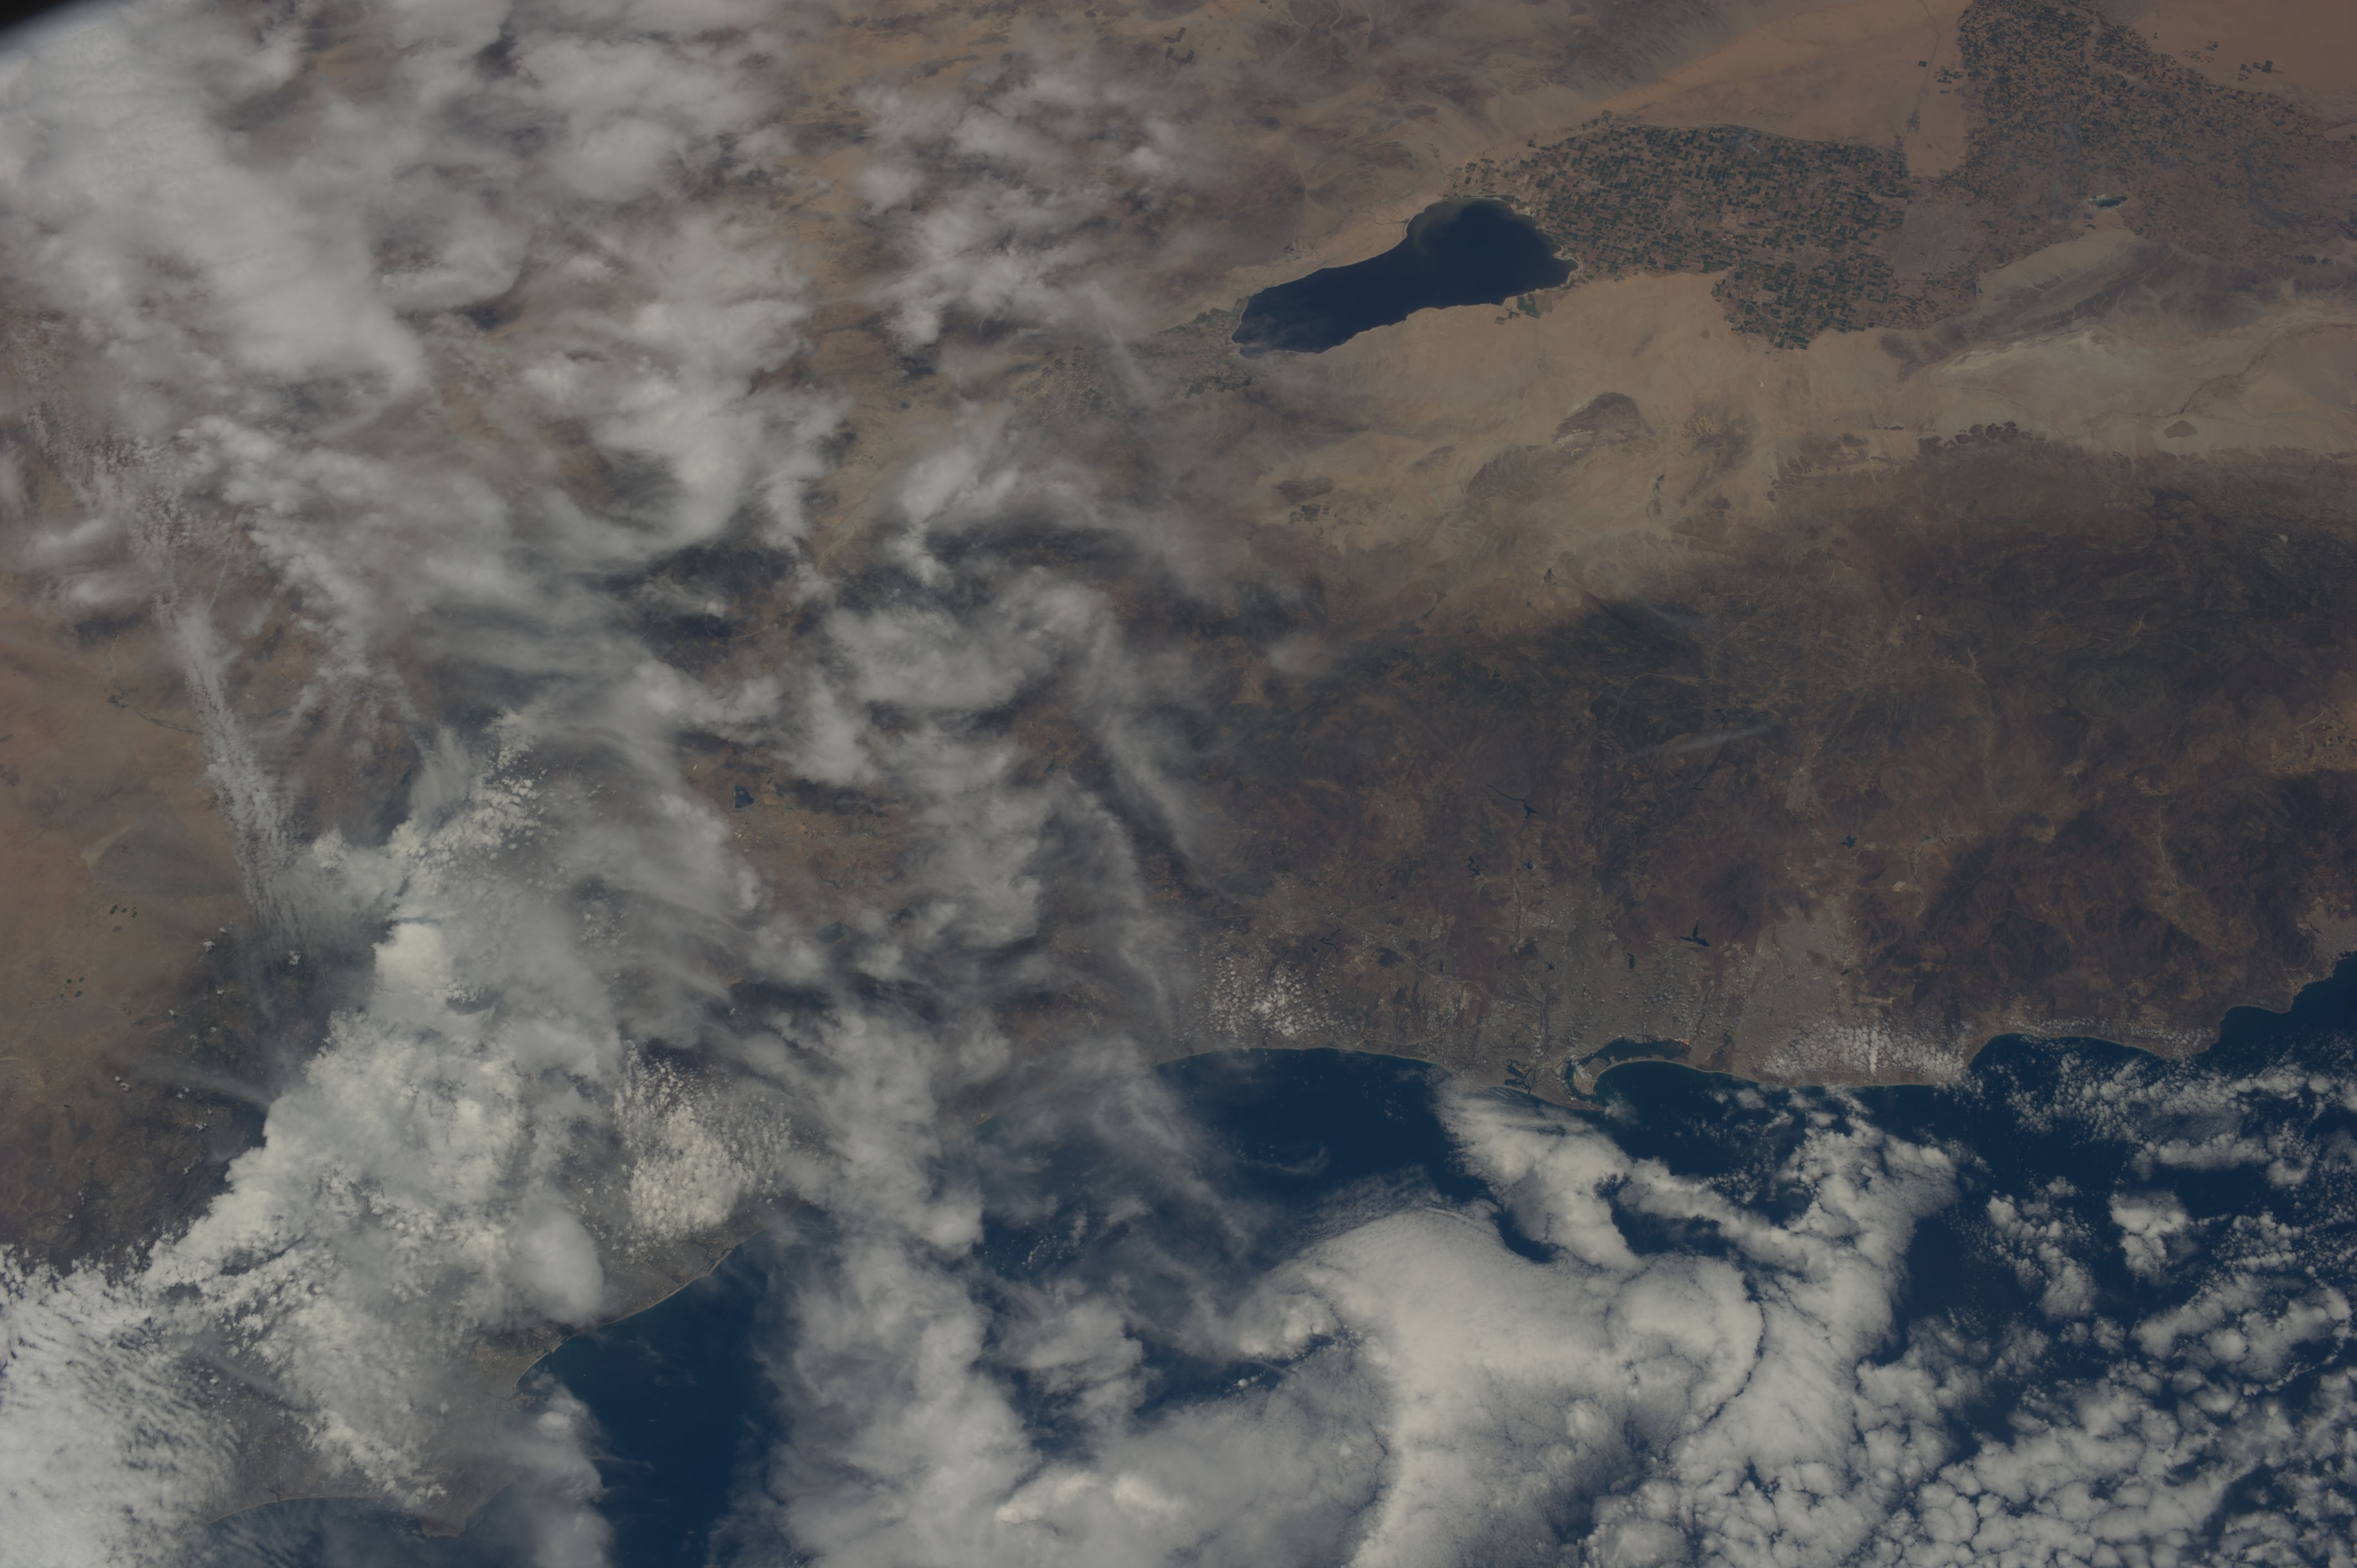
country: USA-CALIFORNIA
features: SALTON SEA,BAJA CALIFORNIA,CALIFORNIA,SAN DIEGO CALIFORNIA,MEXICALI,SAN DIEGO,TIJUANA,EL CENTRO,ANZA BORREGO DESERT STATE PARK,PALOMAR MOUNTAIN
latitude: 33.5
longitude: -116.5
